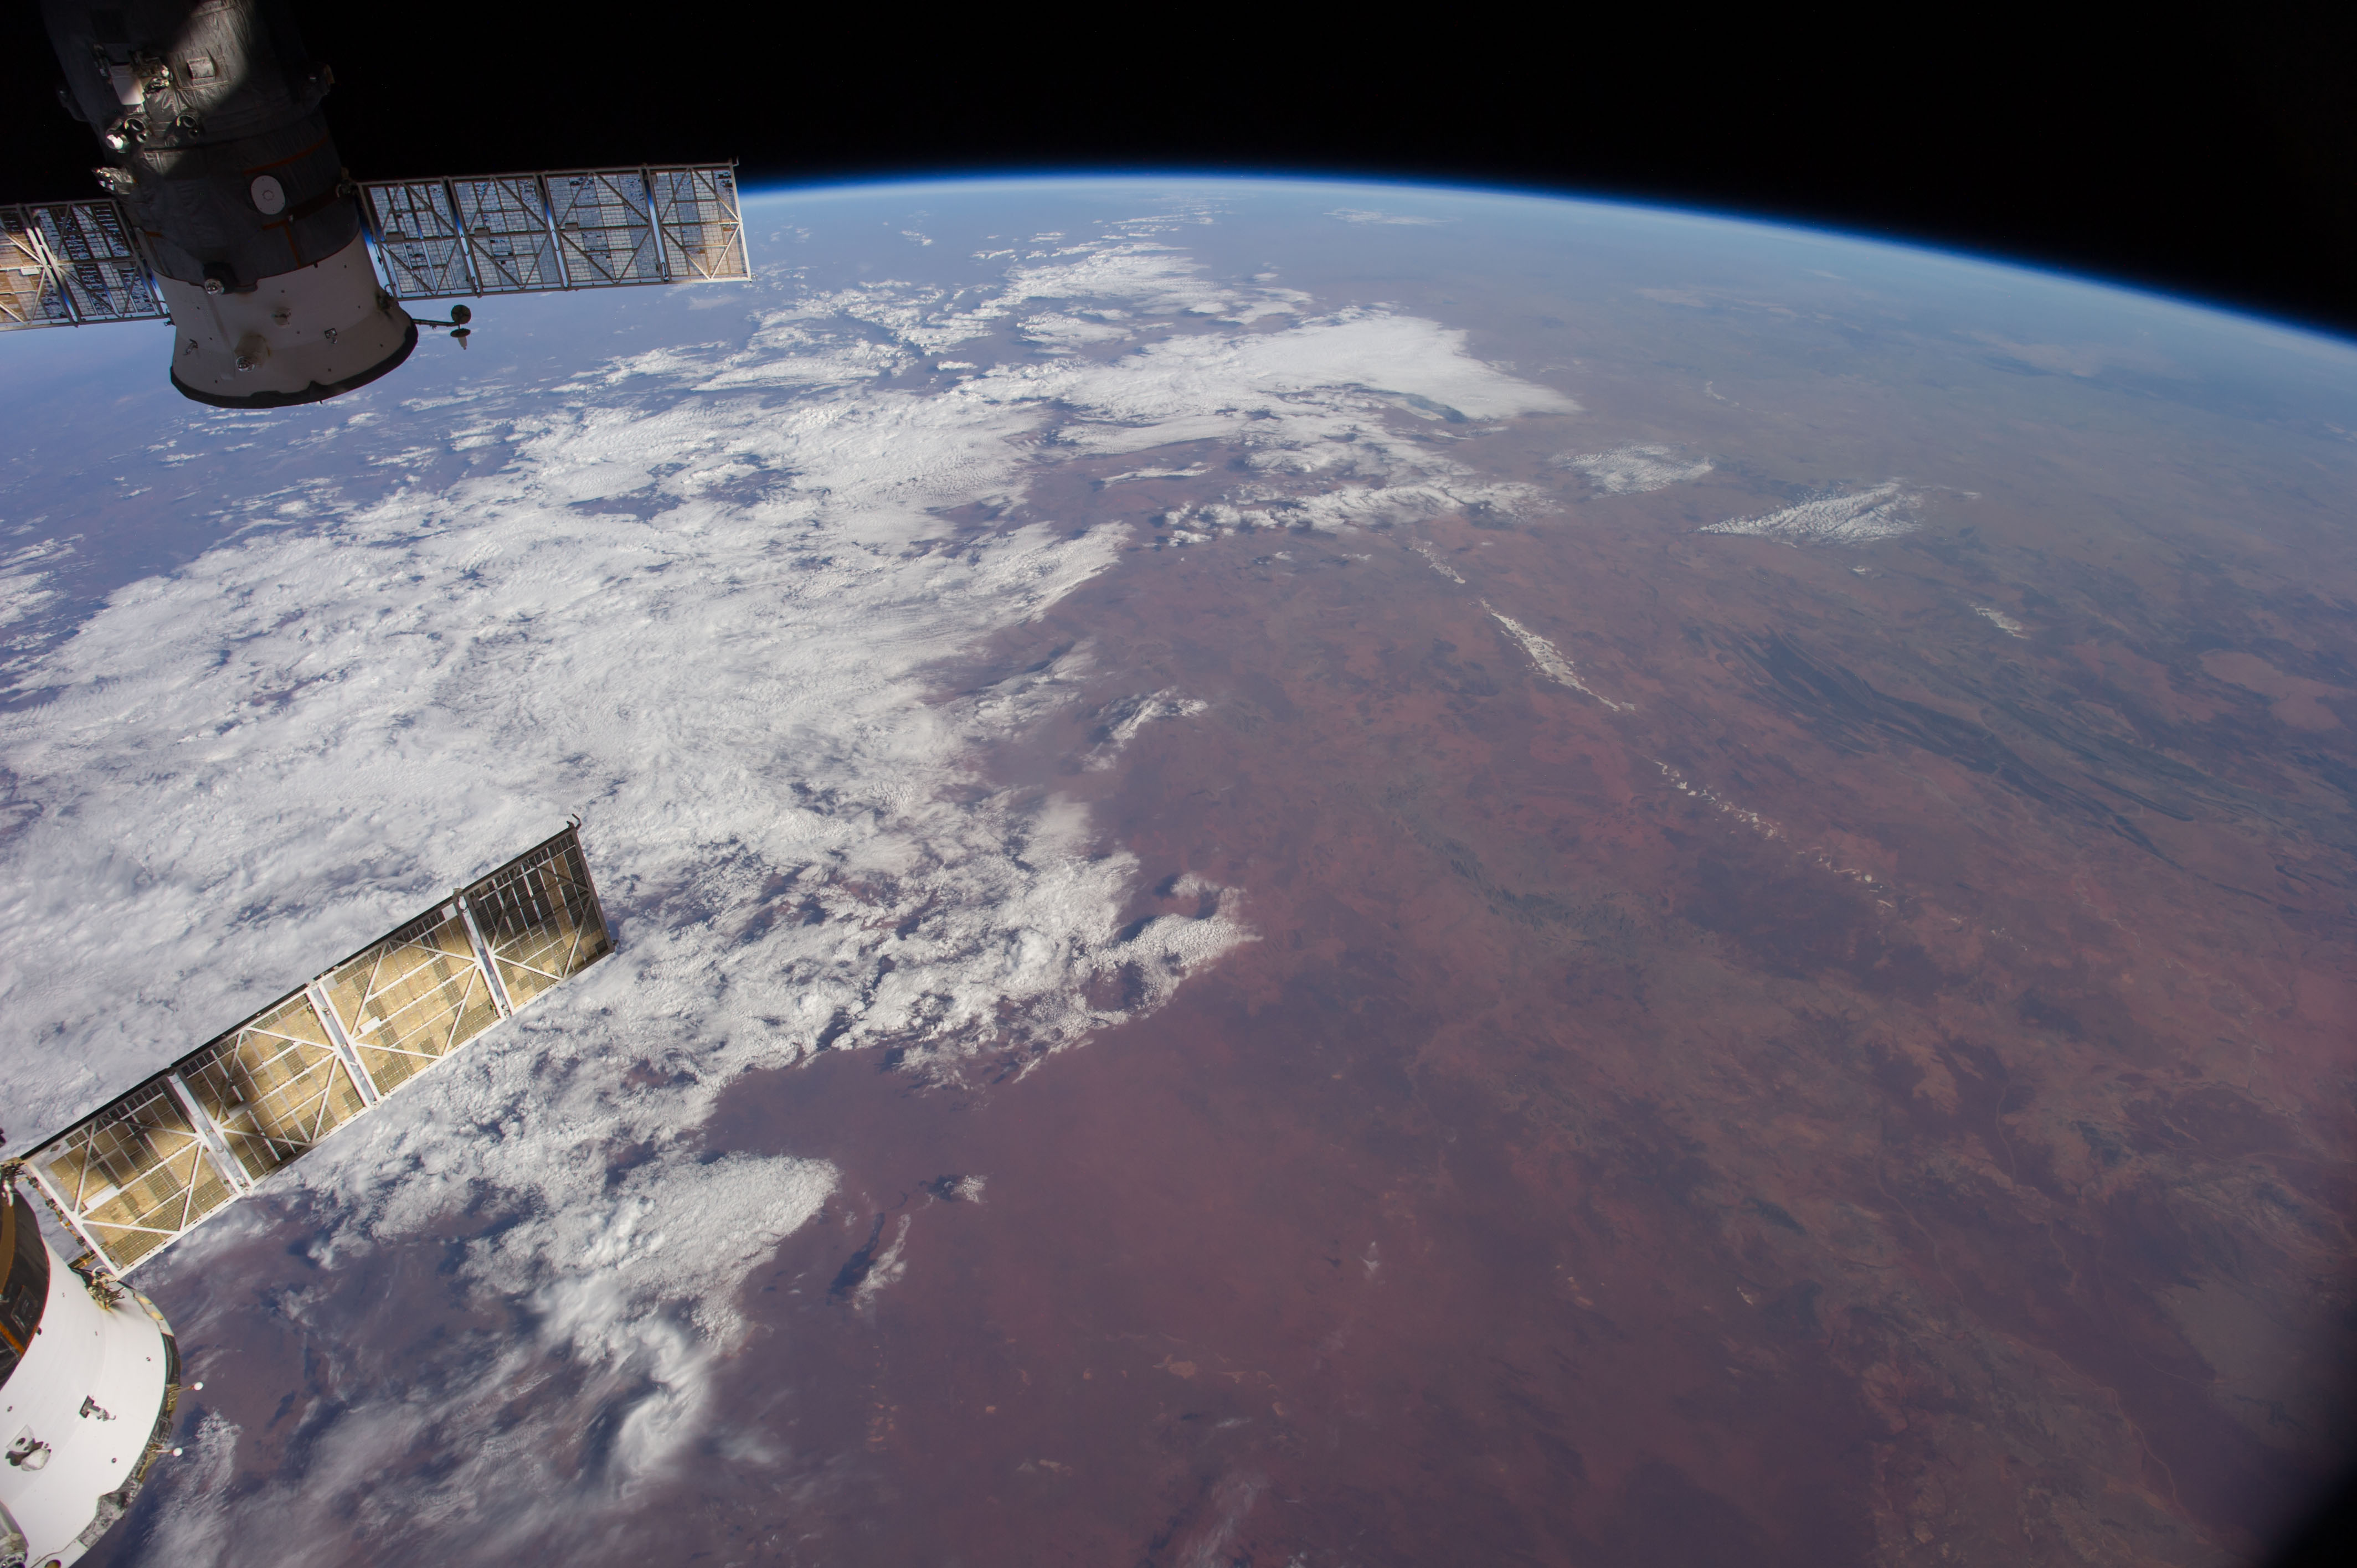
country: AUSTRALIA-SA
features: MACDONNELL RA., L. AMADEUS, GREAT VICTORIA DES., ATMOSPHERIC LIMB
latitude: -27.0
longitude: 130.0
